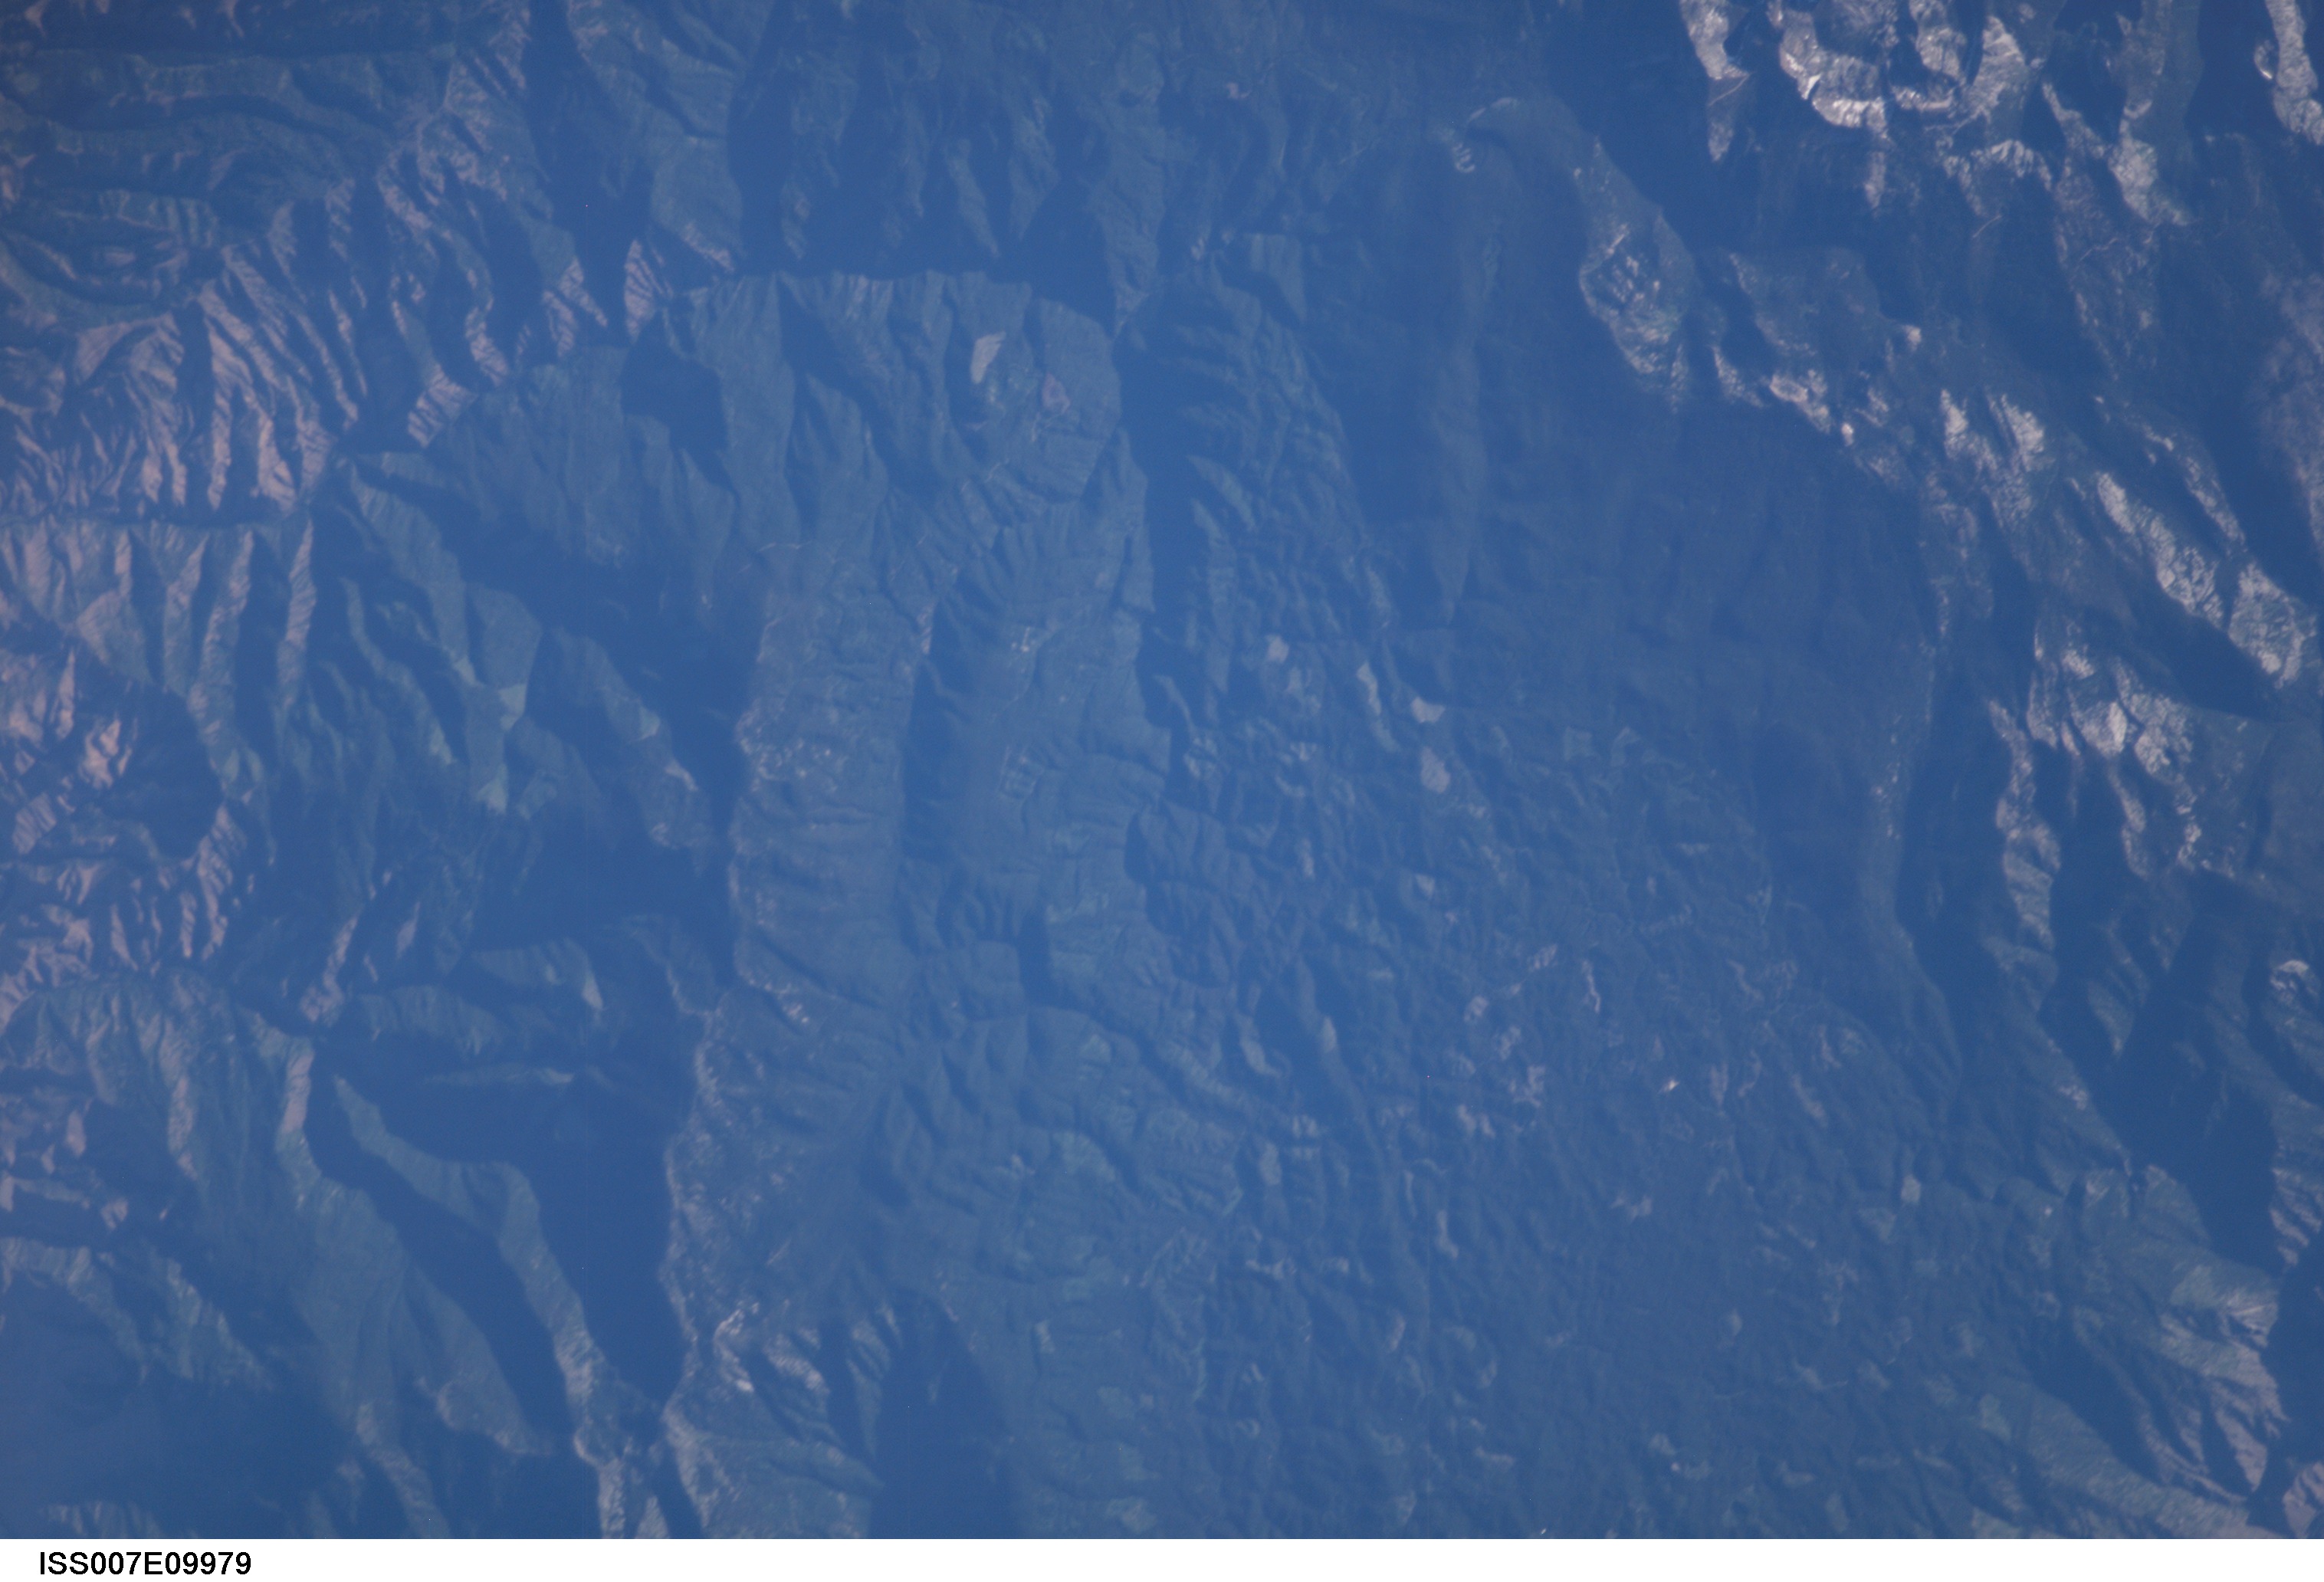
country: USA-IDAHO
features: SLATE CREEK, FOREST, CLEAR CUTS
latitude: 45.5
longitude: -116.0
